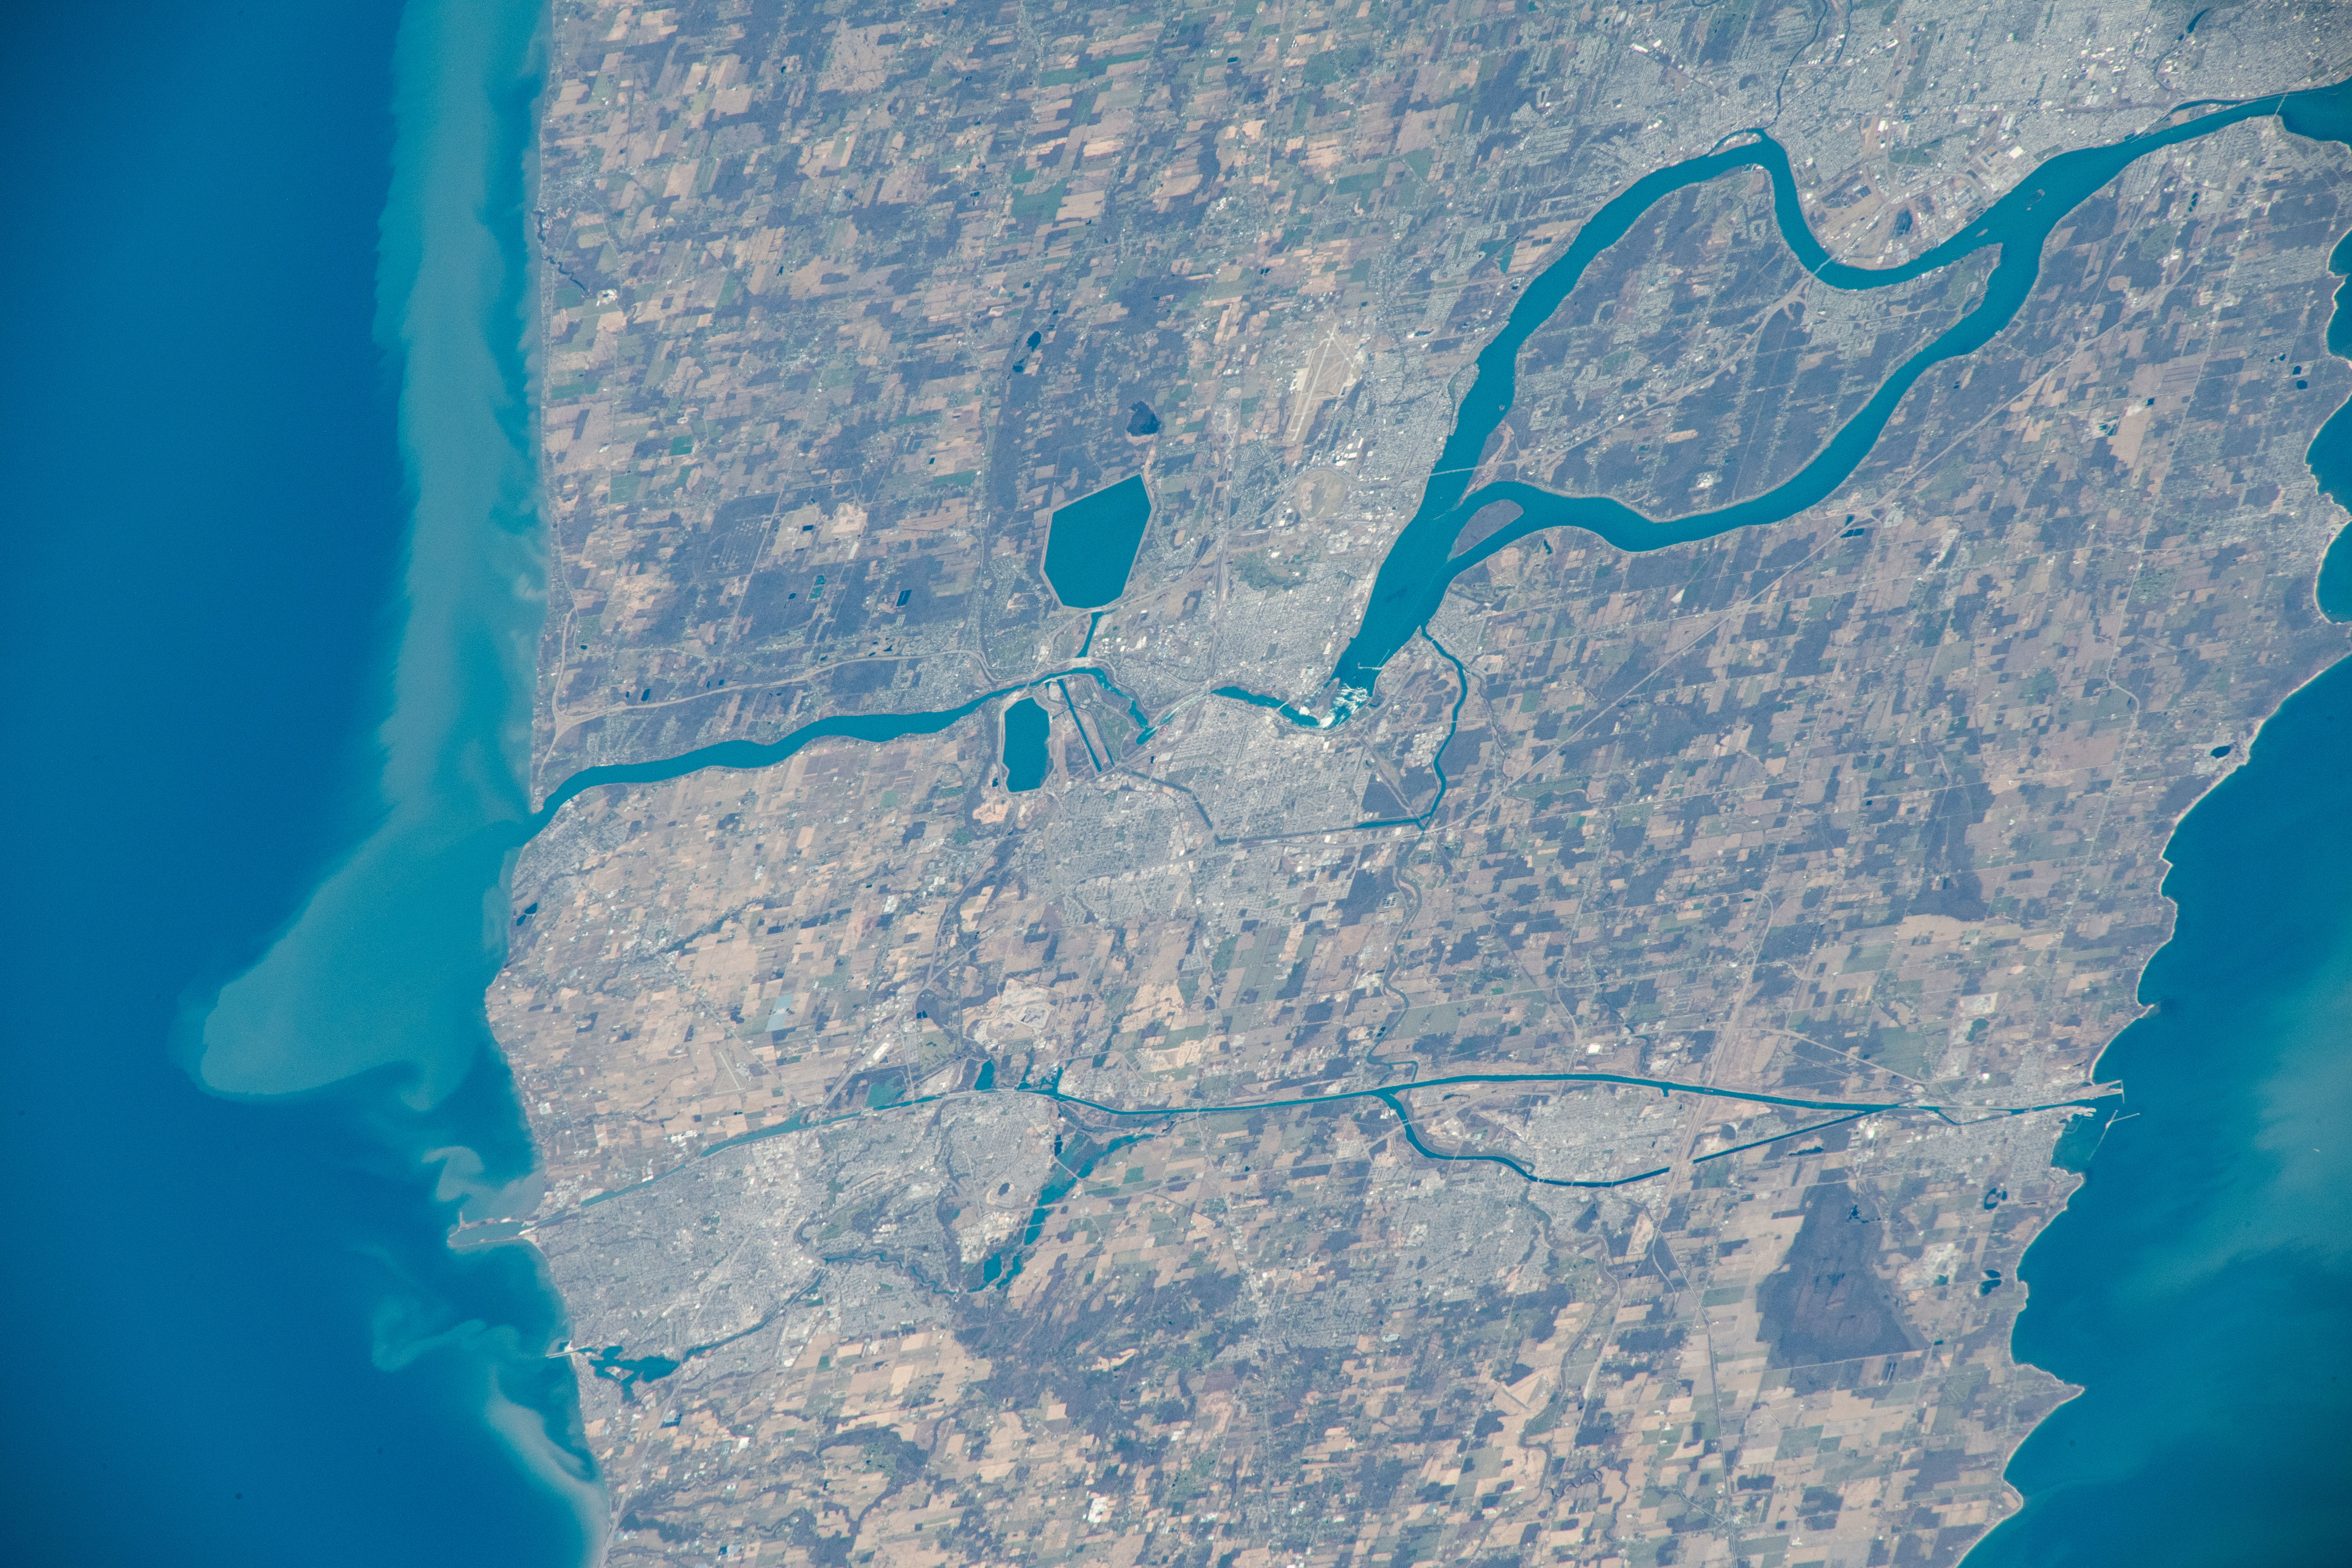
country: USA-NEW YORK
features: MCNAB, NIAGARA FALLS, GRAND ISLAND
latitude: 43.1
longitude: -79.1
